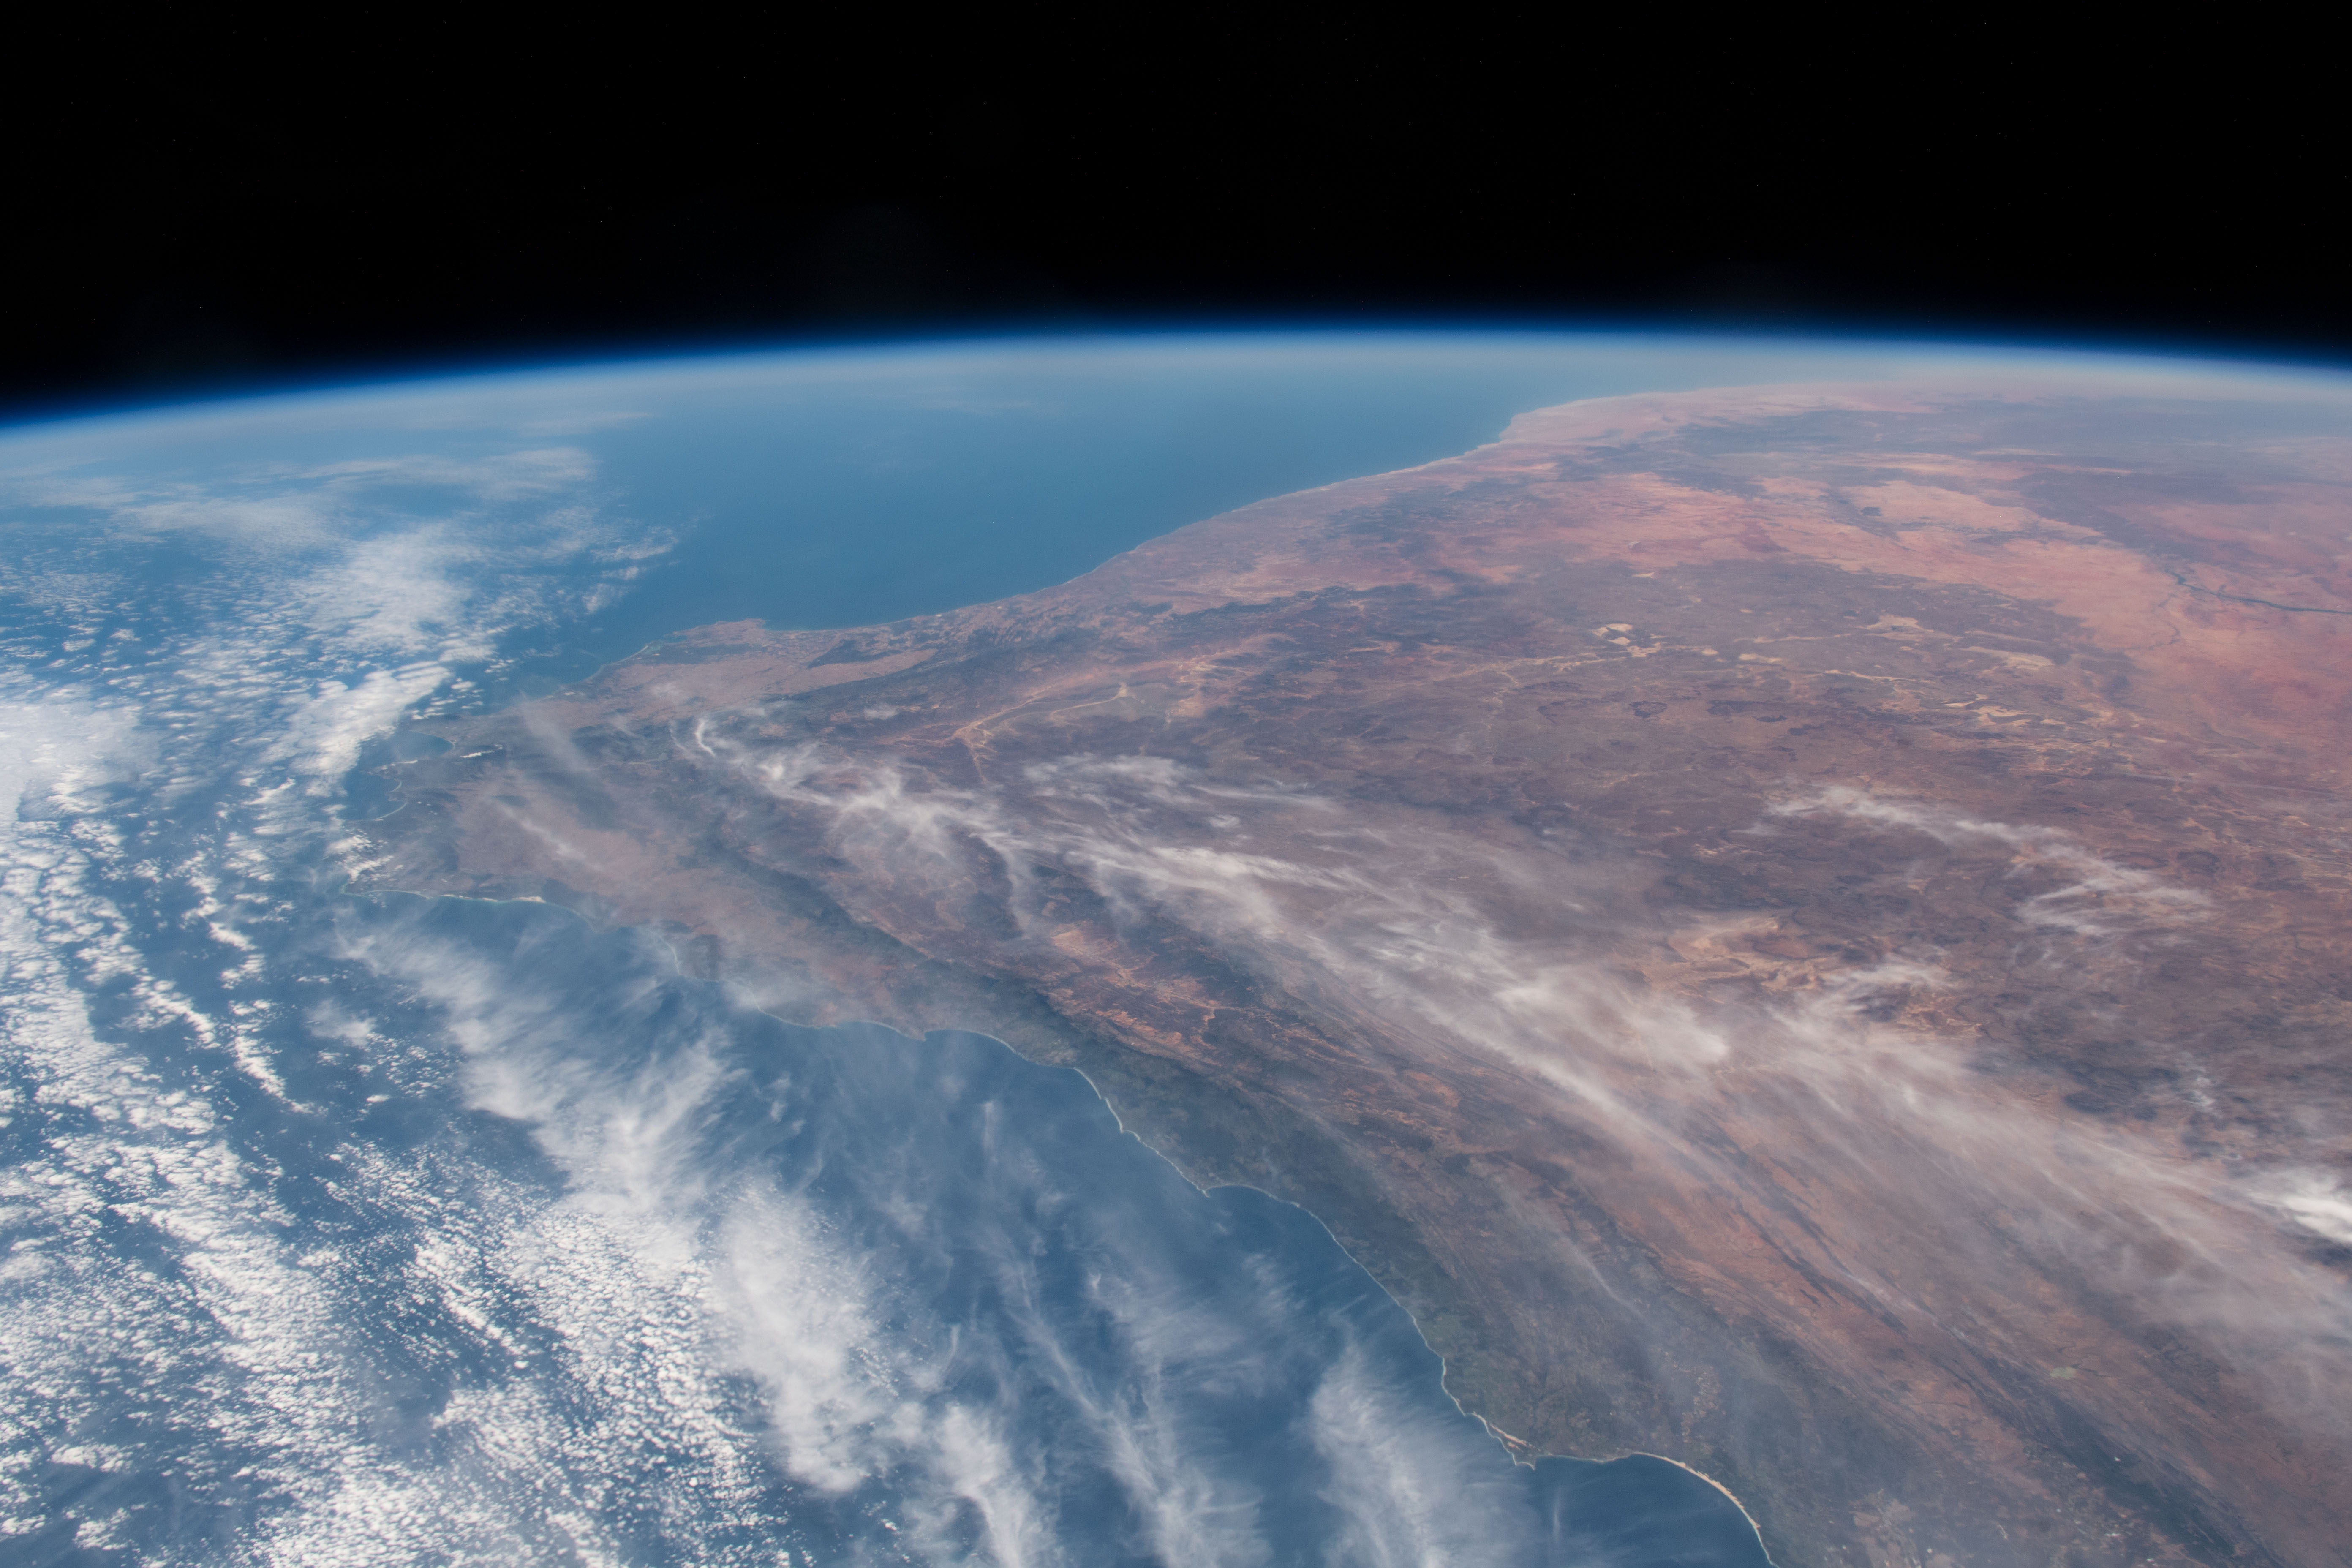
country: REPUBLIC SOUTH AFRICA
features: WESTERN CAPE, SOUTH AFRICA, DRAKENSBERG MOUNTAINS
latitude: -32.0
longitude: 20.0
